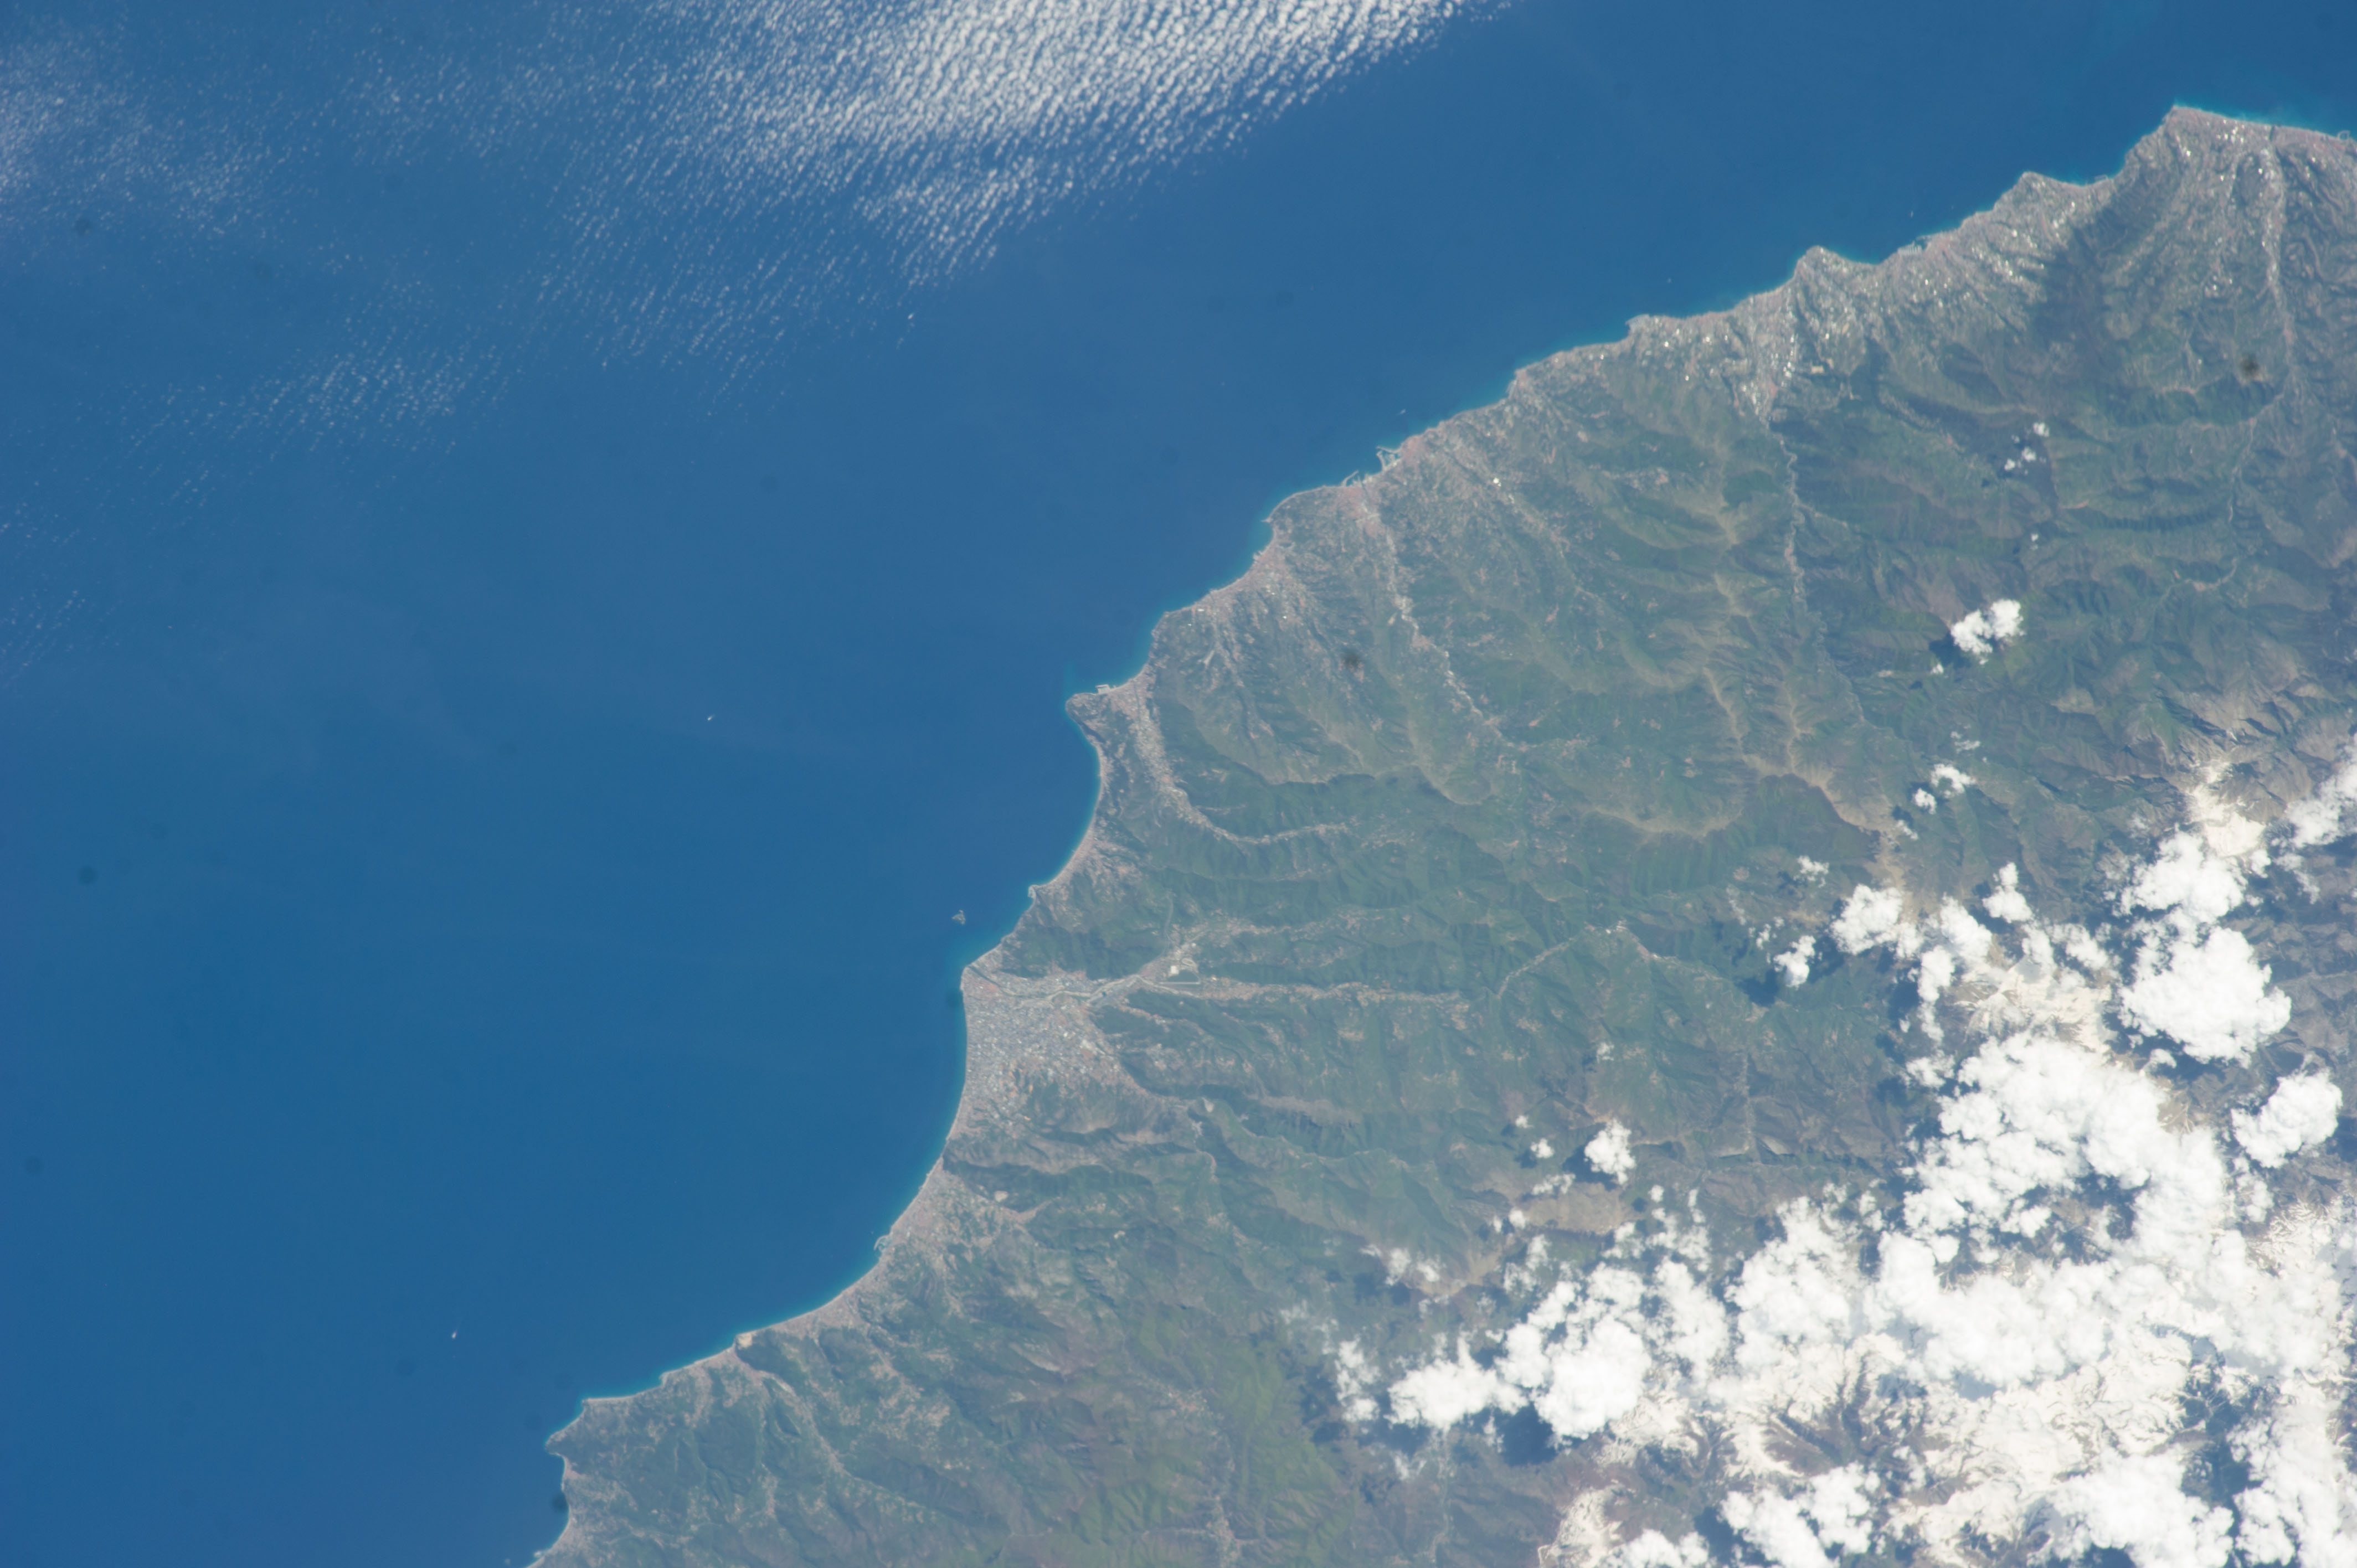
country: ITALY
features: COAST, LIGURIA SEA, IMPERIA CITY, NIZA CITY, ARGENTERA MOUNTAIN, BEGO MOUNTAIN
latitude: 44.0
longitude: 8.1
